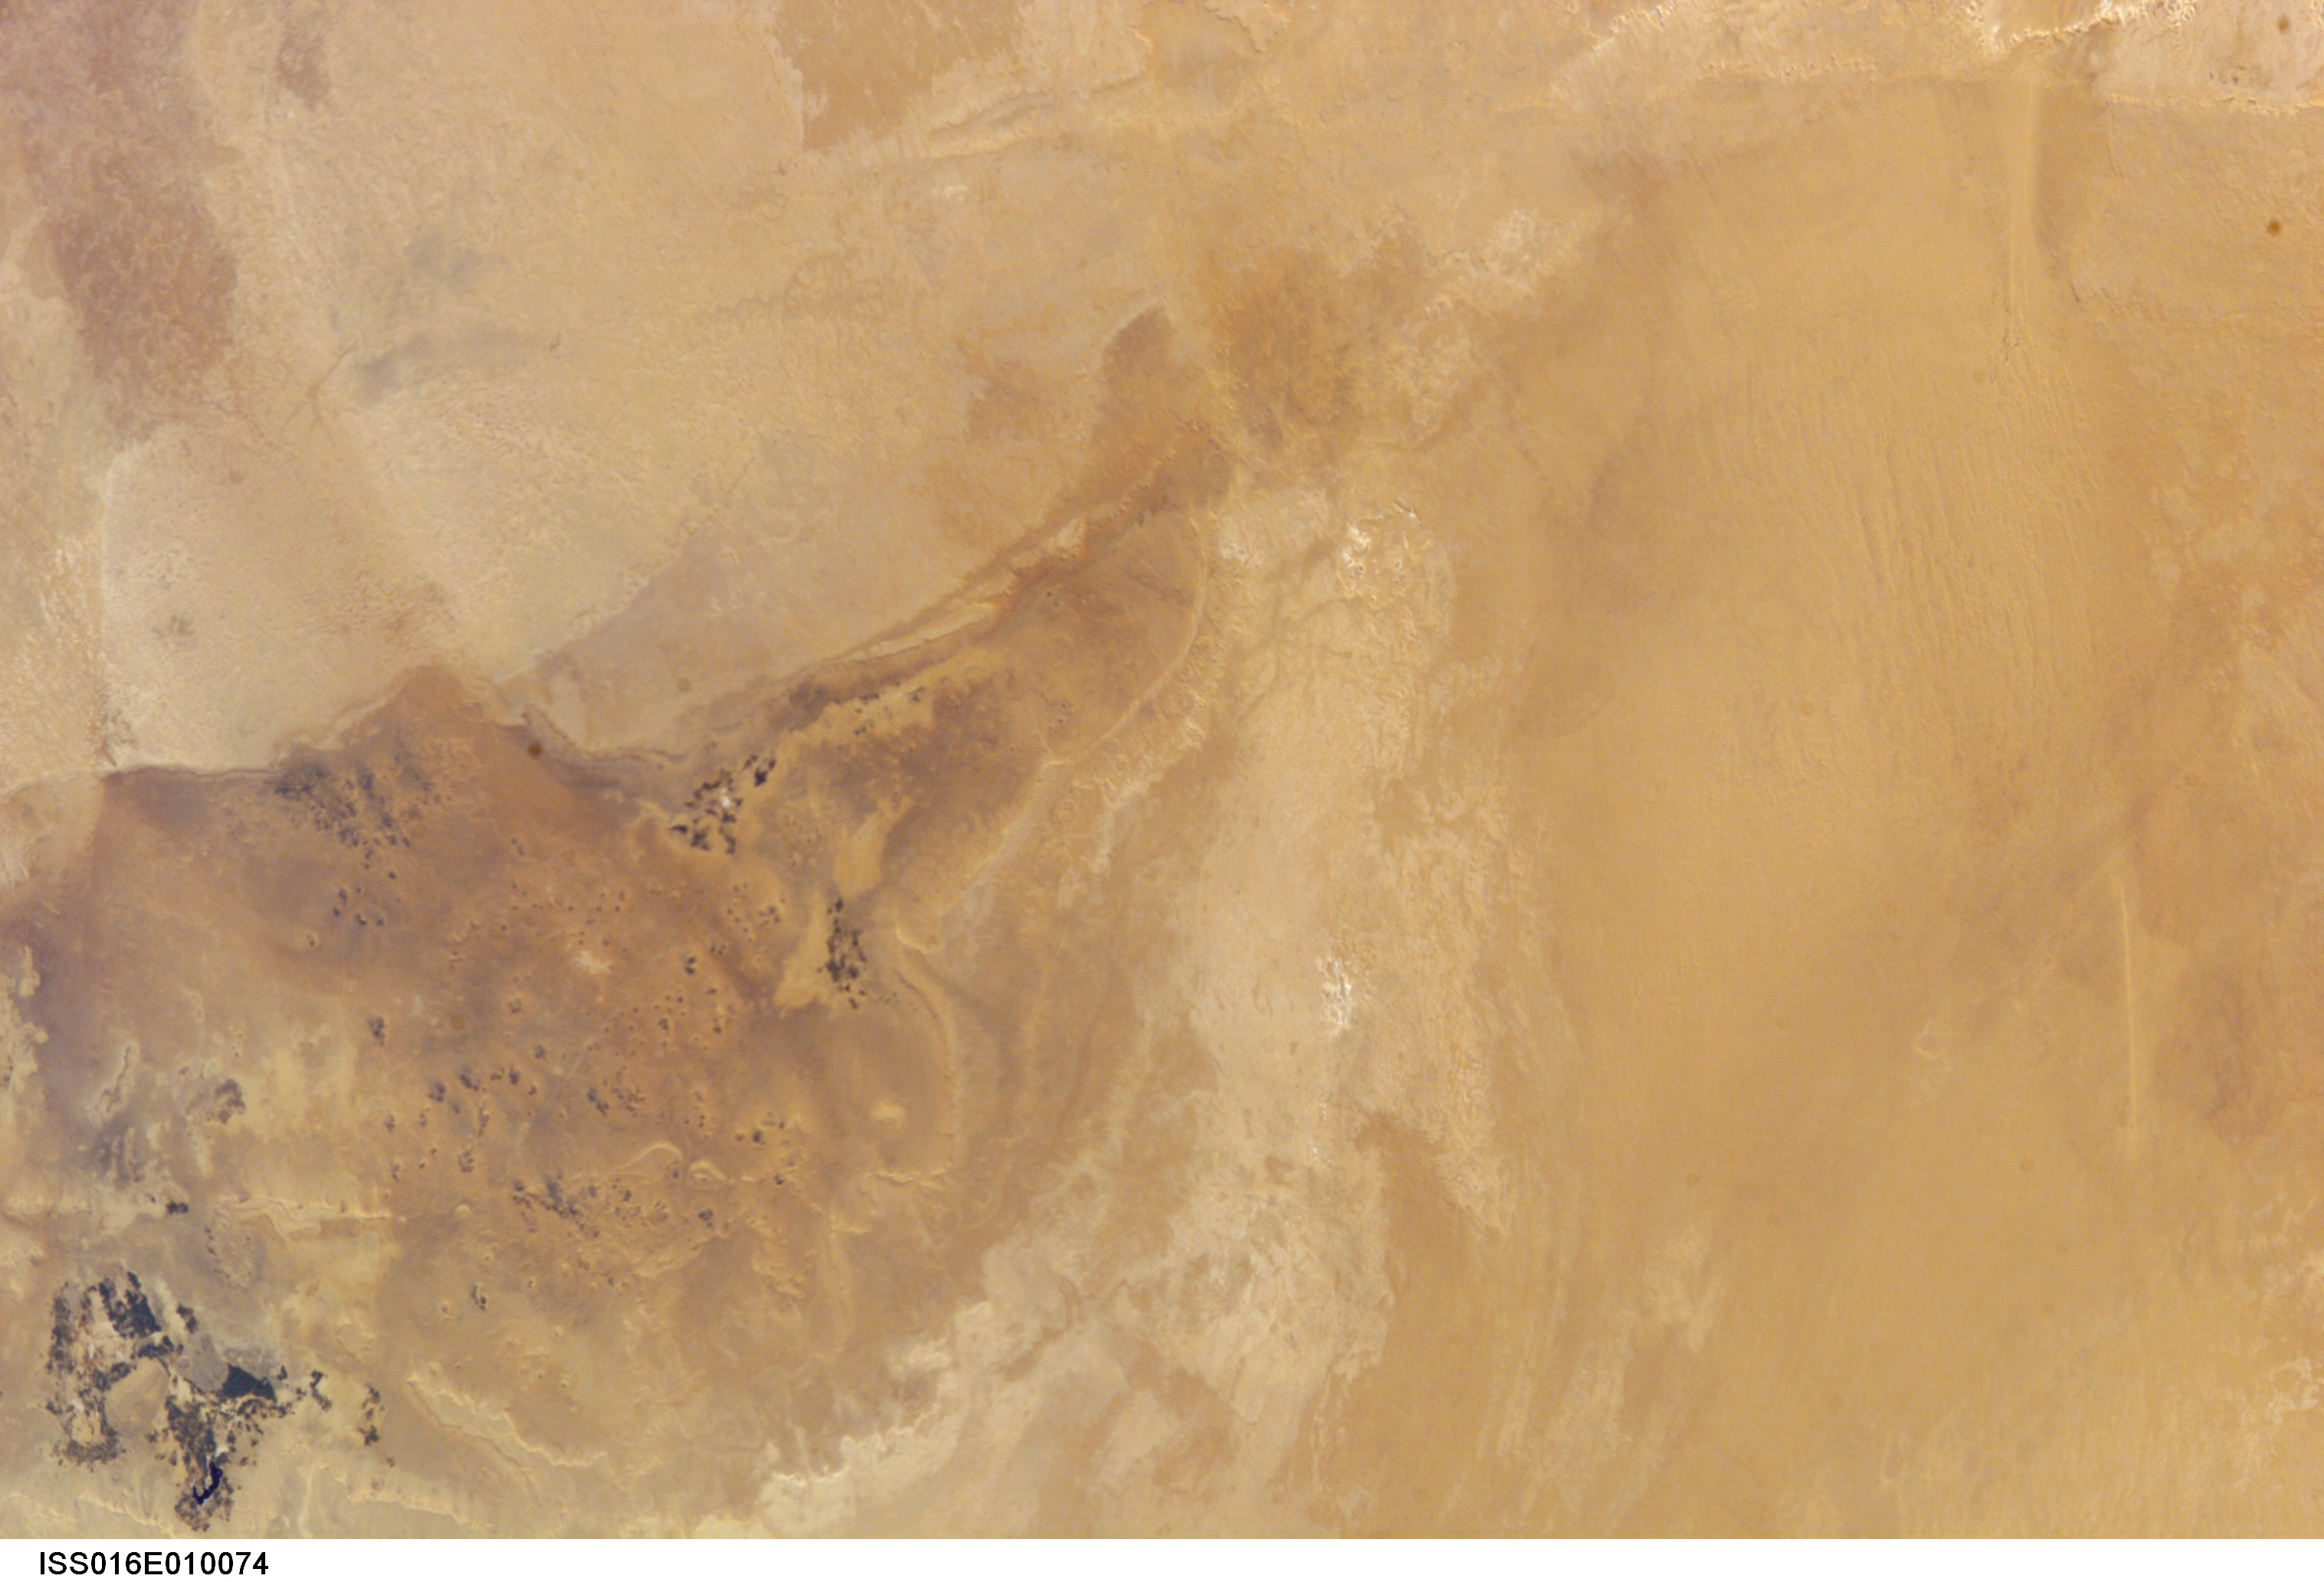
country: EGYPT
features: BAHARIYA OASIS, DUNES, BLUFFS
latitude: 28.0
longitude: 28.5
